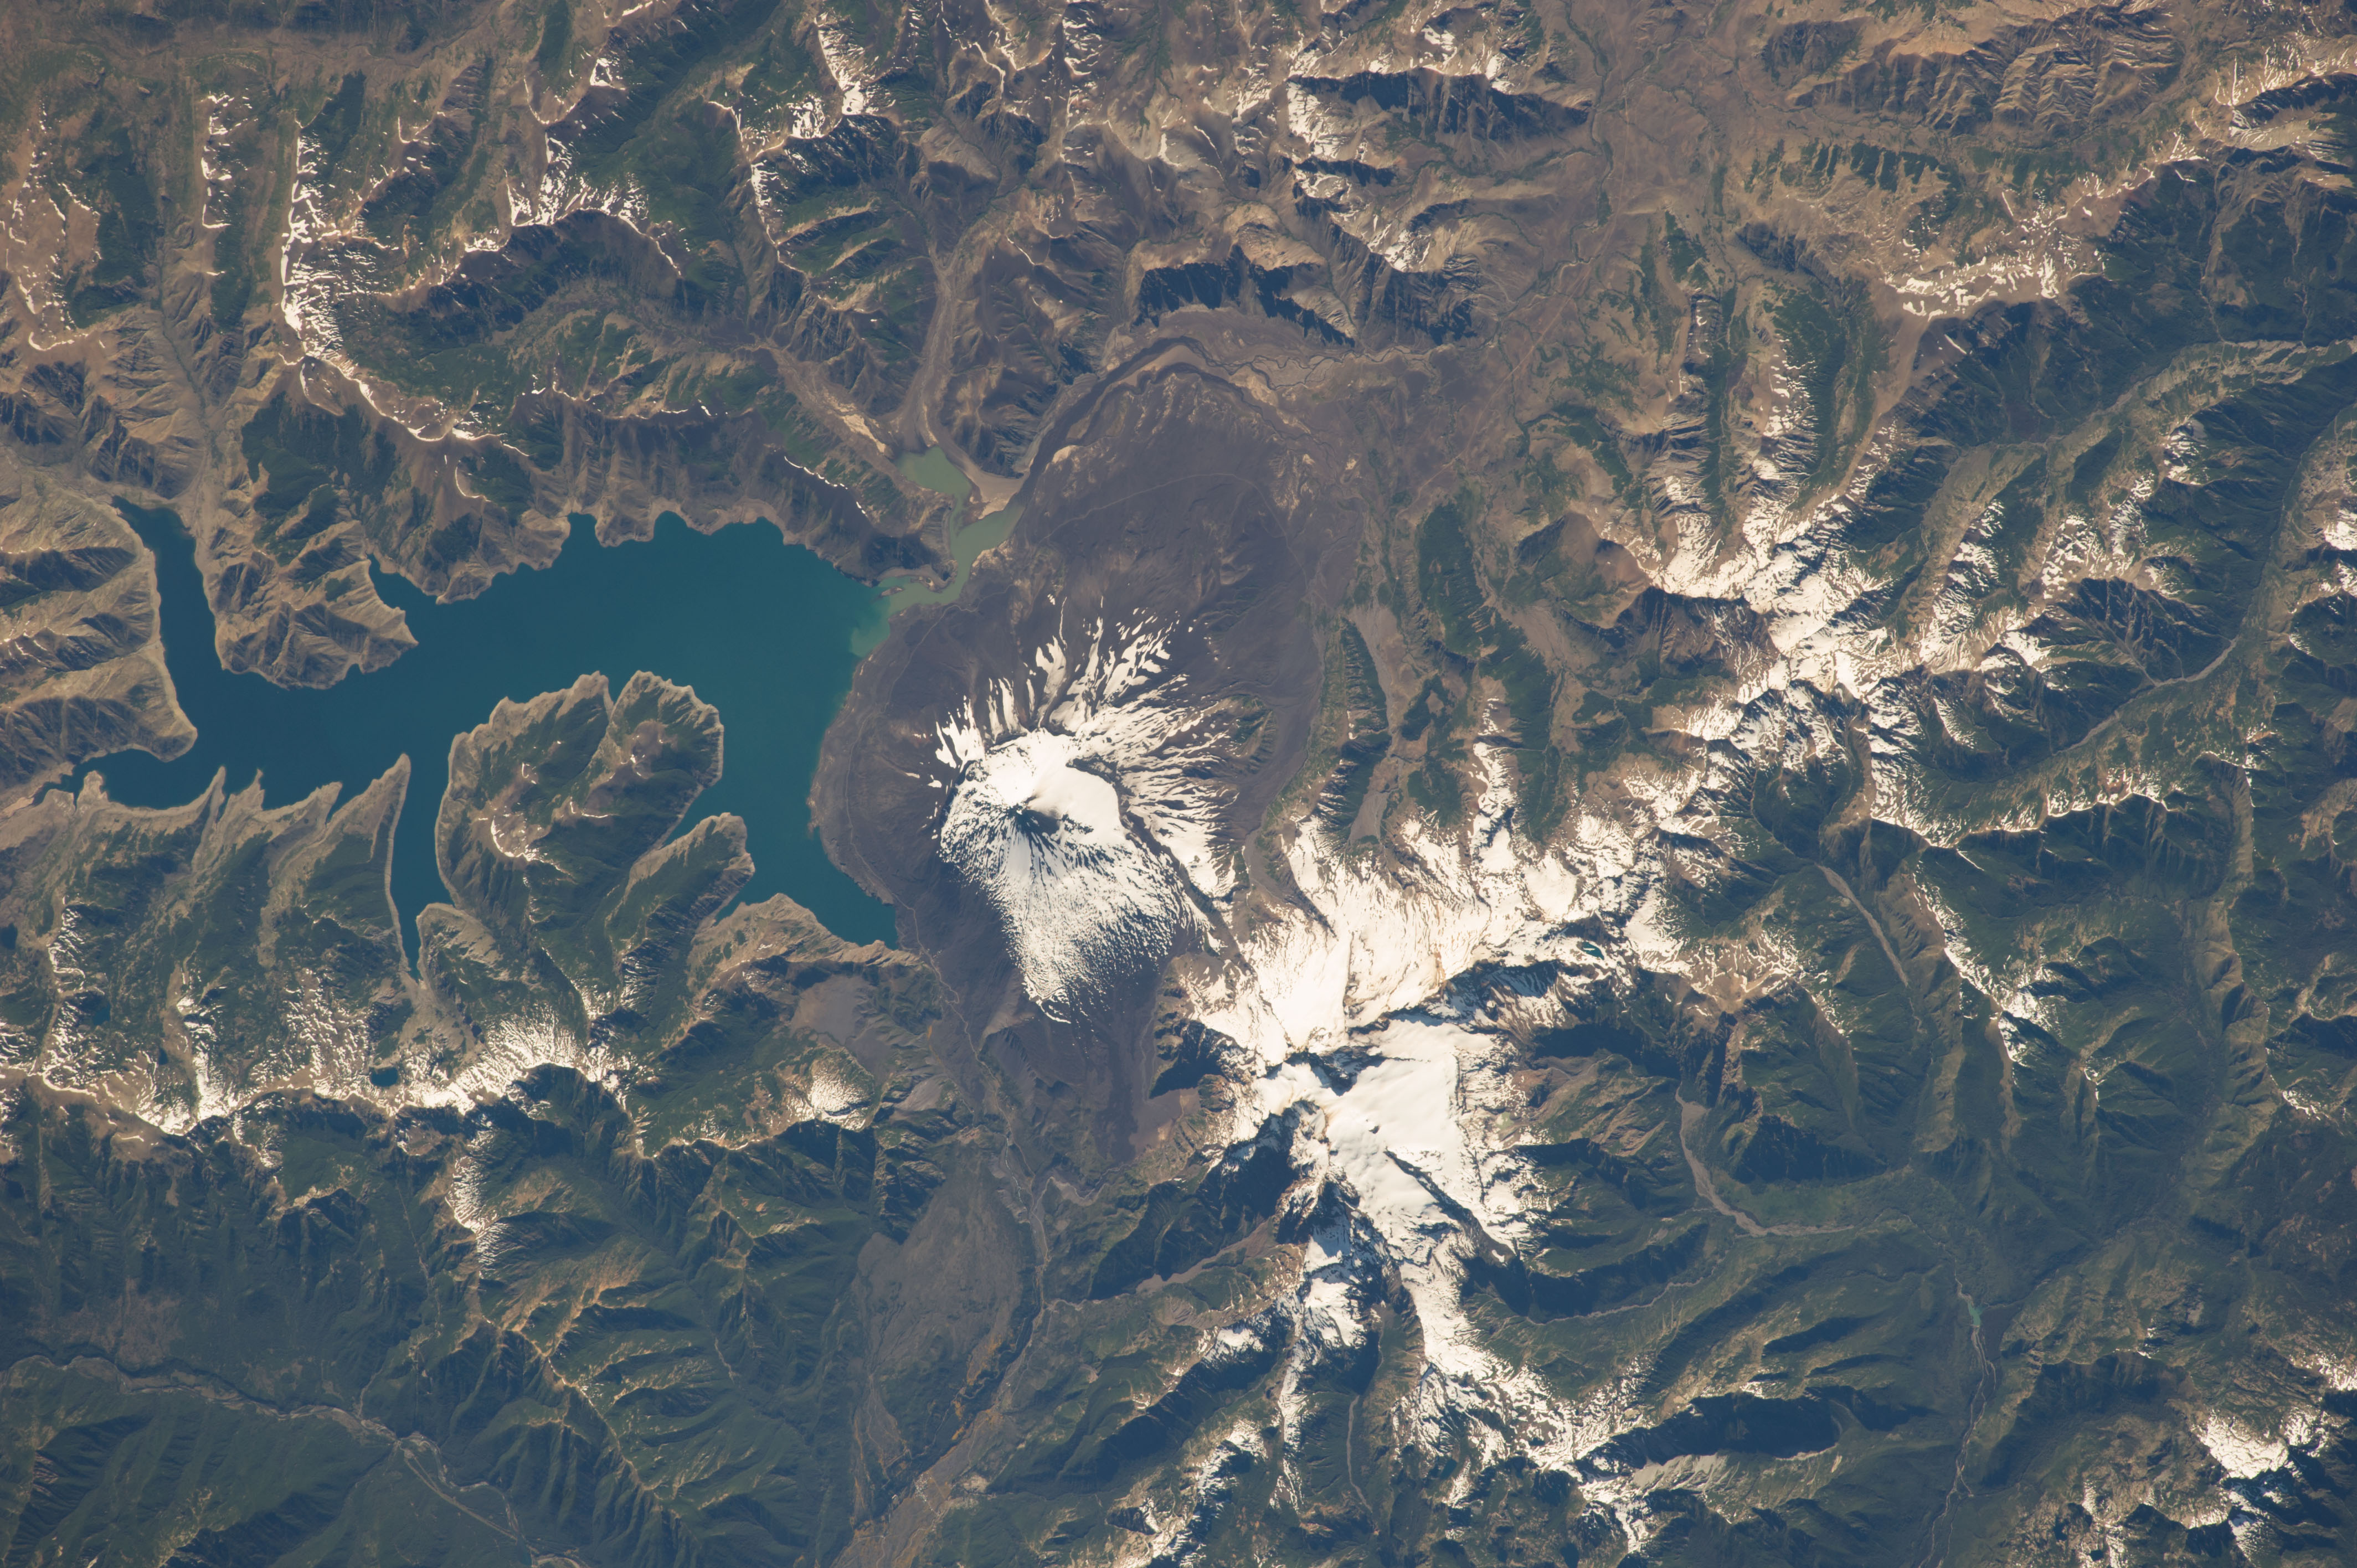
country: CHILE
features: LAJA L., SIERRA VELLUDA, SNOW
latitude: -37.4
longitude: -71.3
